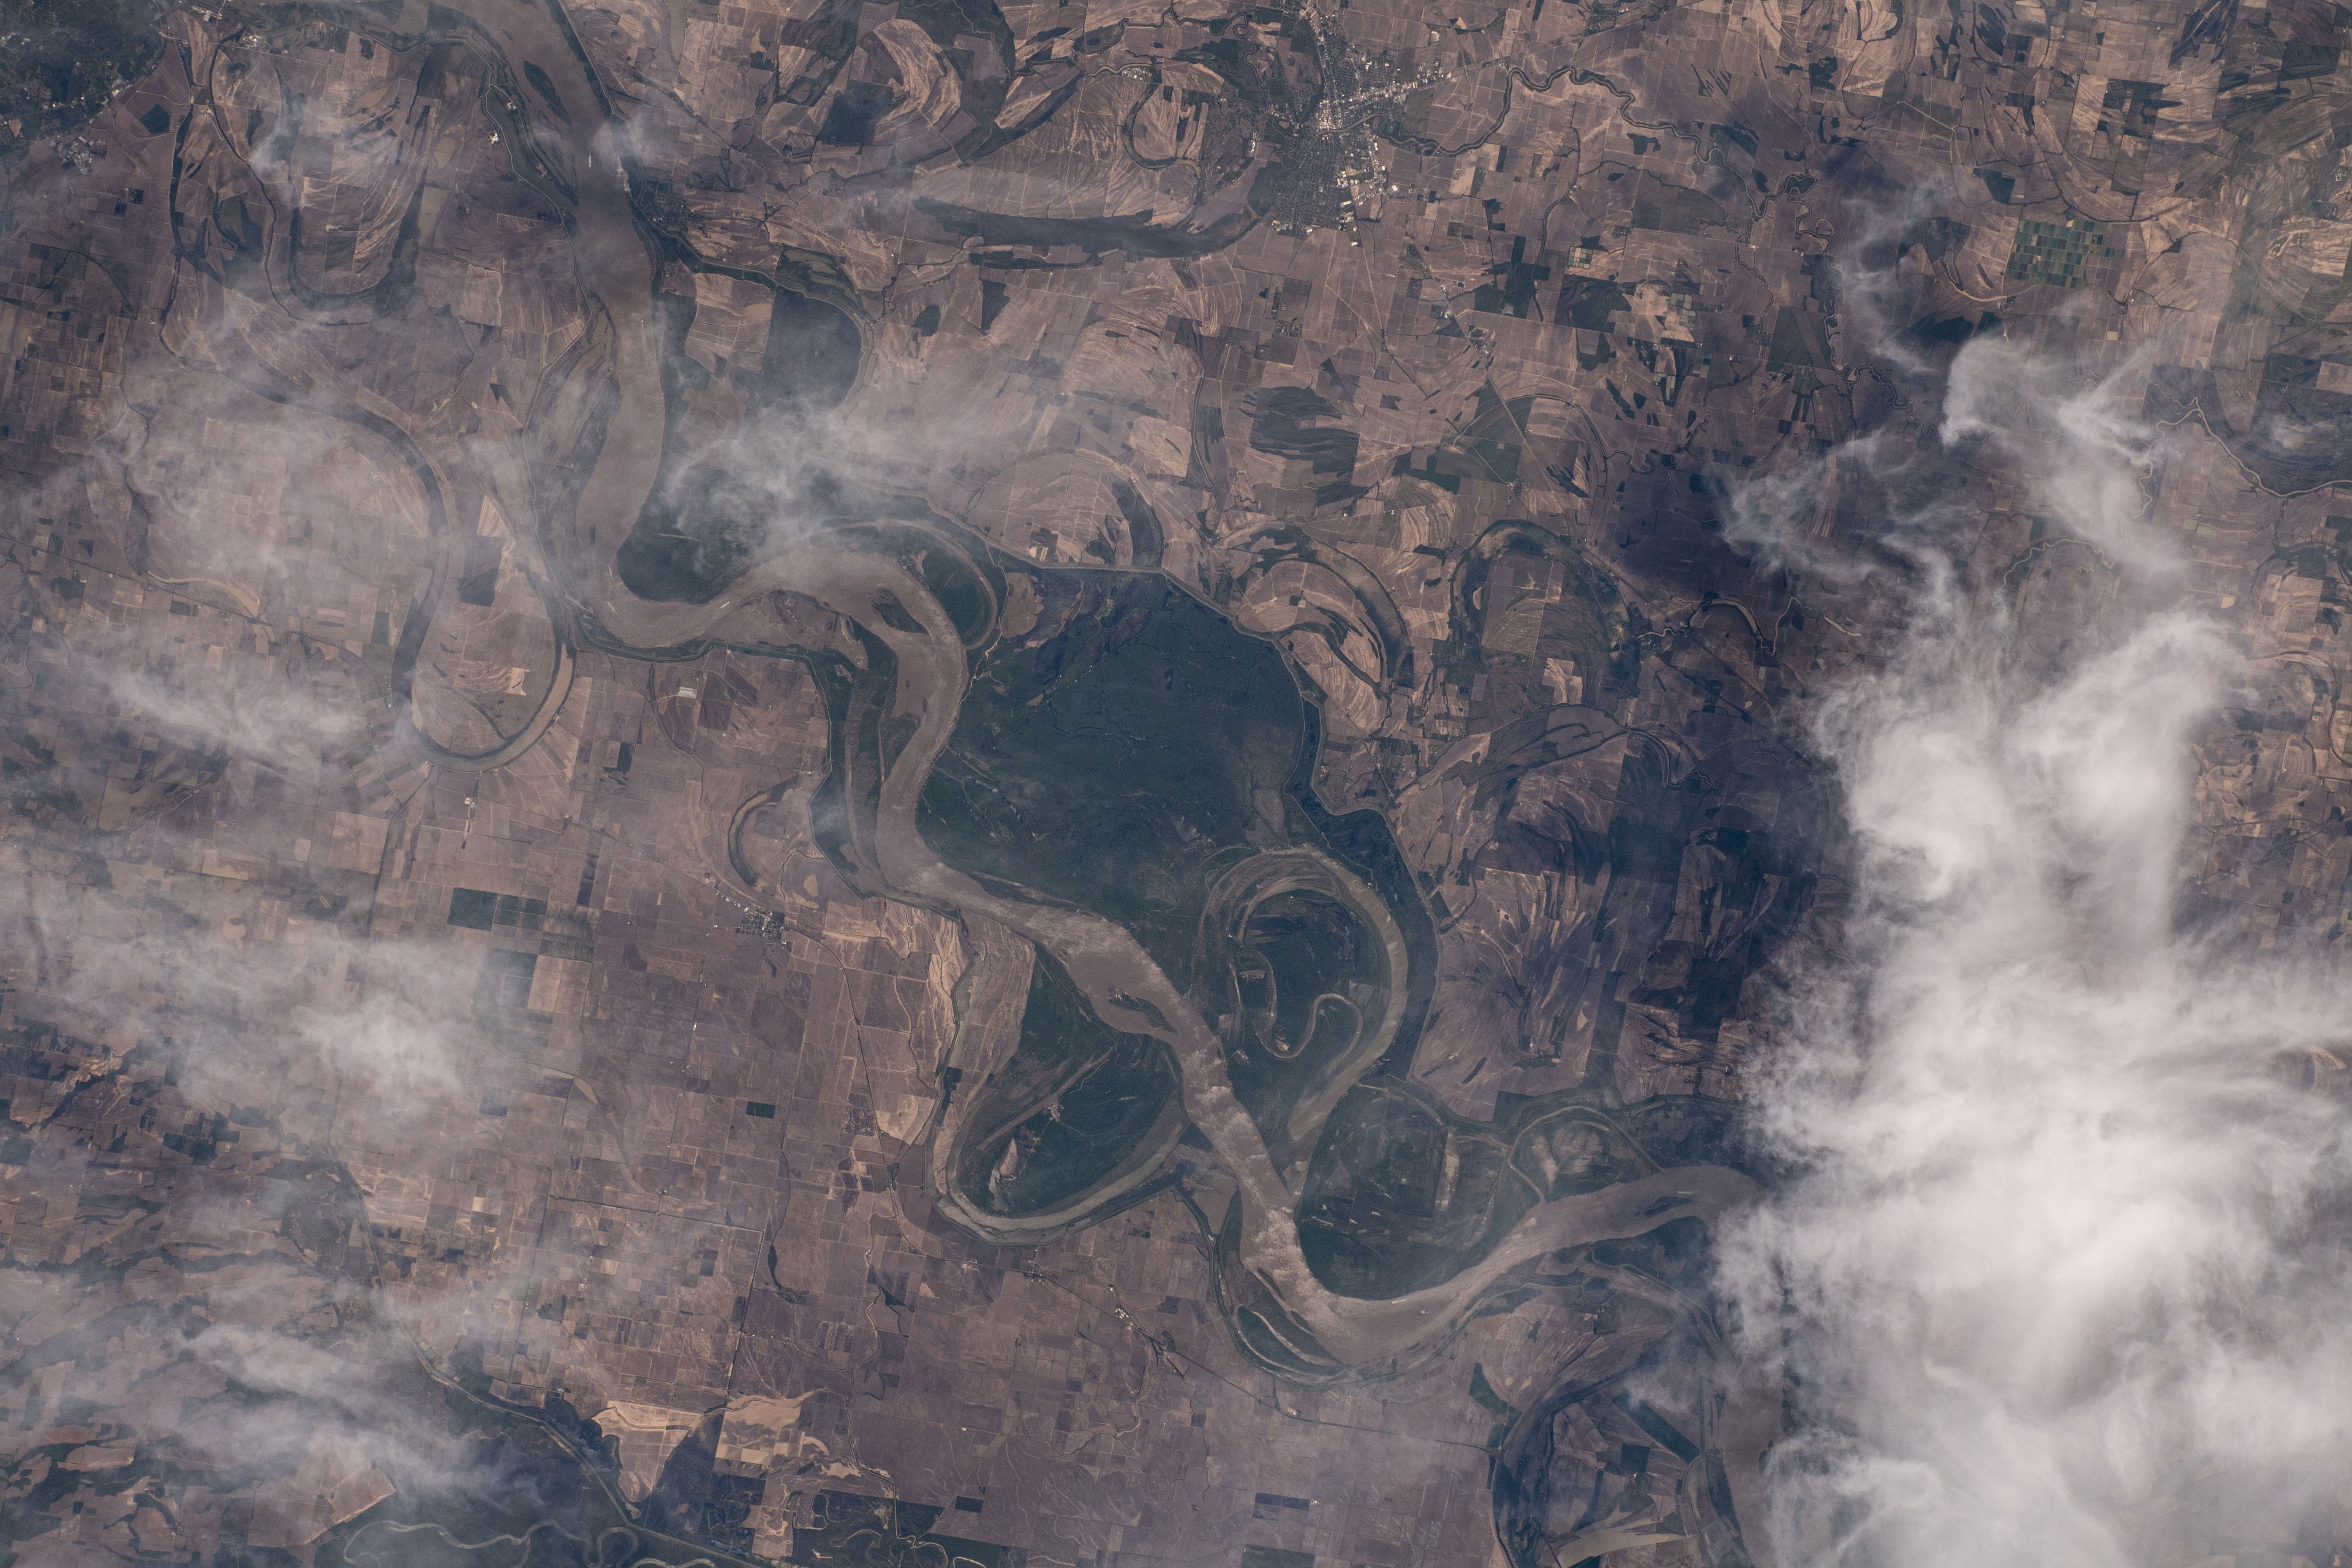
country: USA-MISSISSIPPI
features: MISSISSIPPI RIVER, DESOTO LAKE
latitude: 34.2
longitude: -90.8
